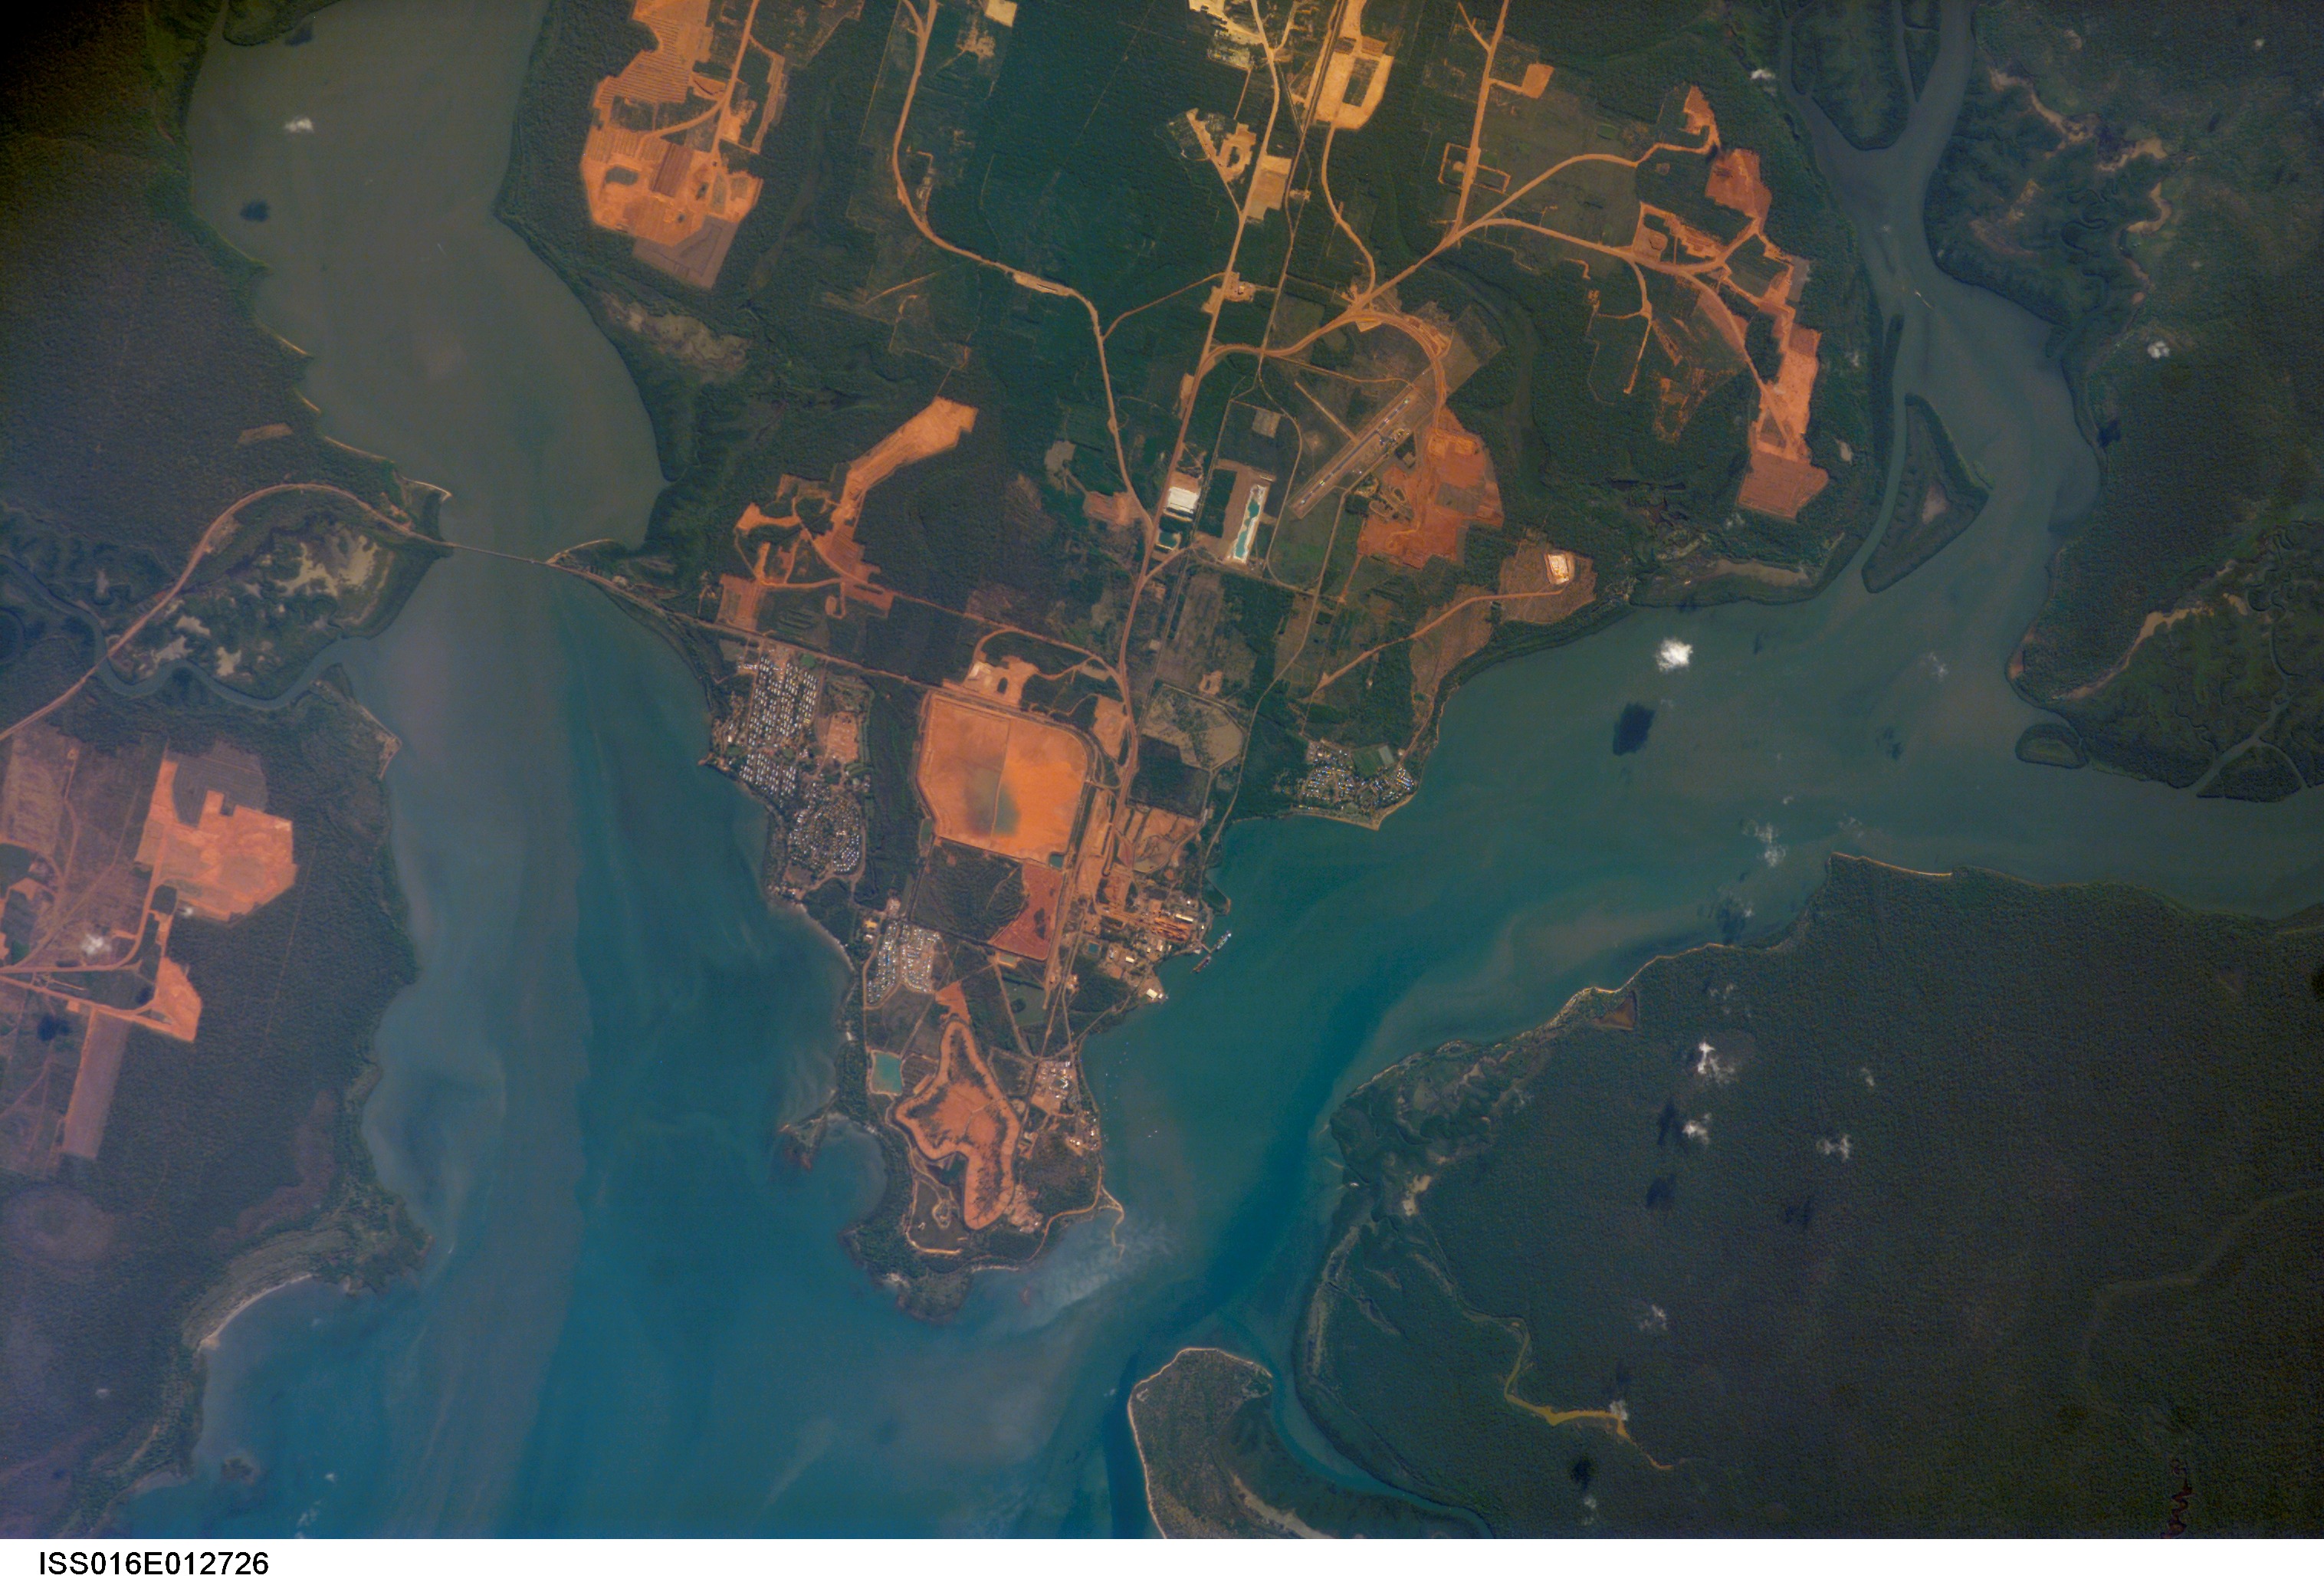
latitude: -12.7
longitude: 141.9
